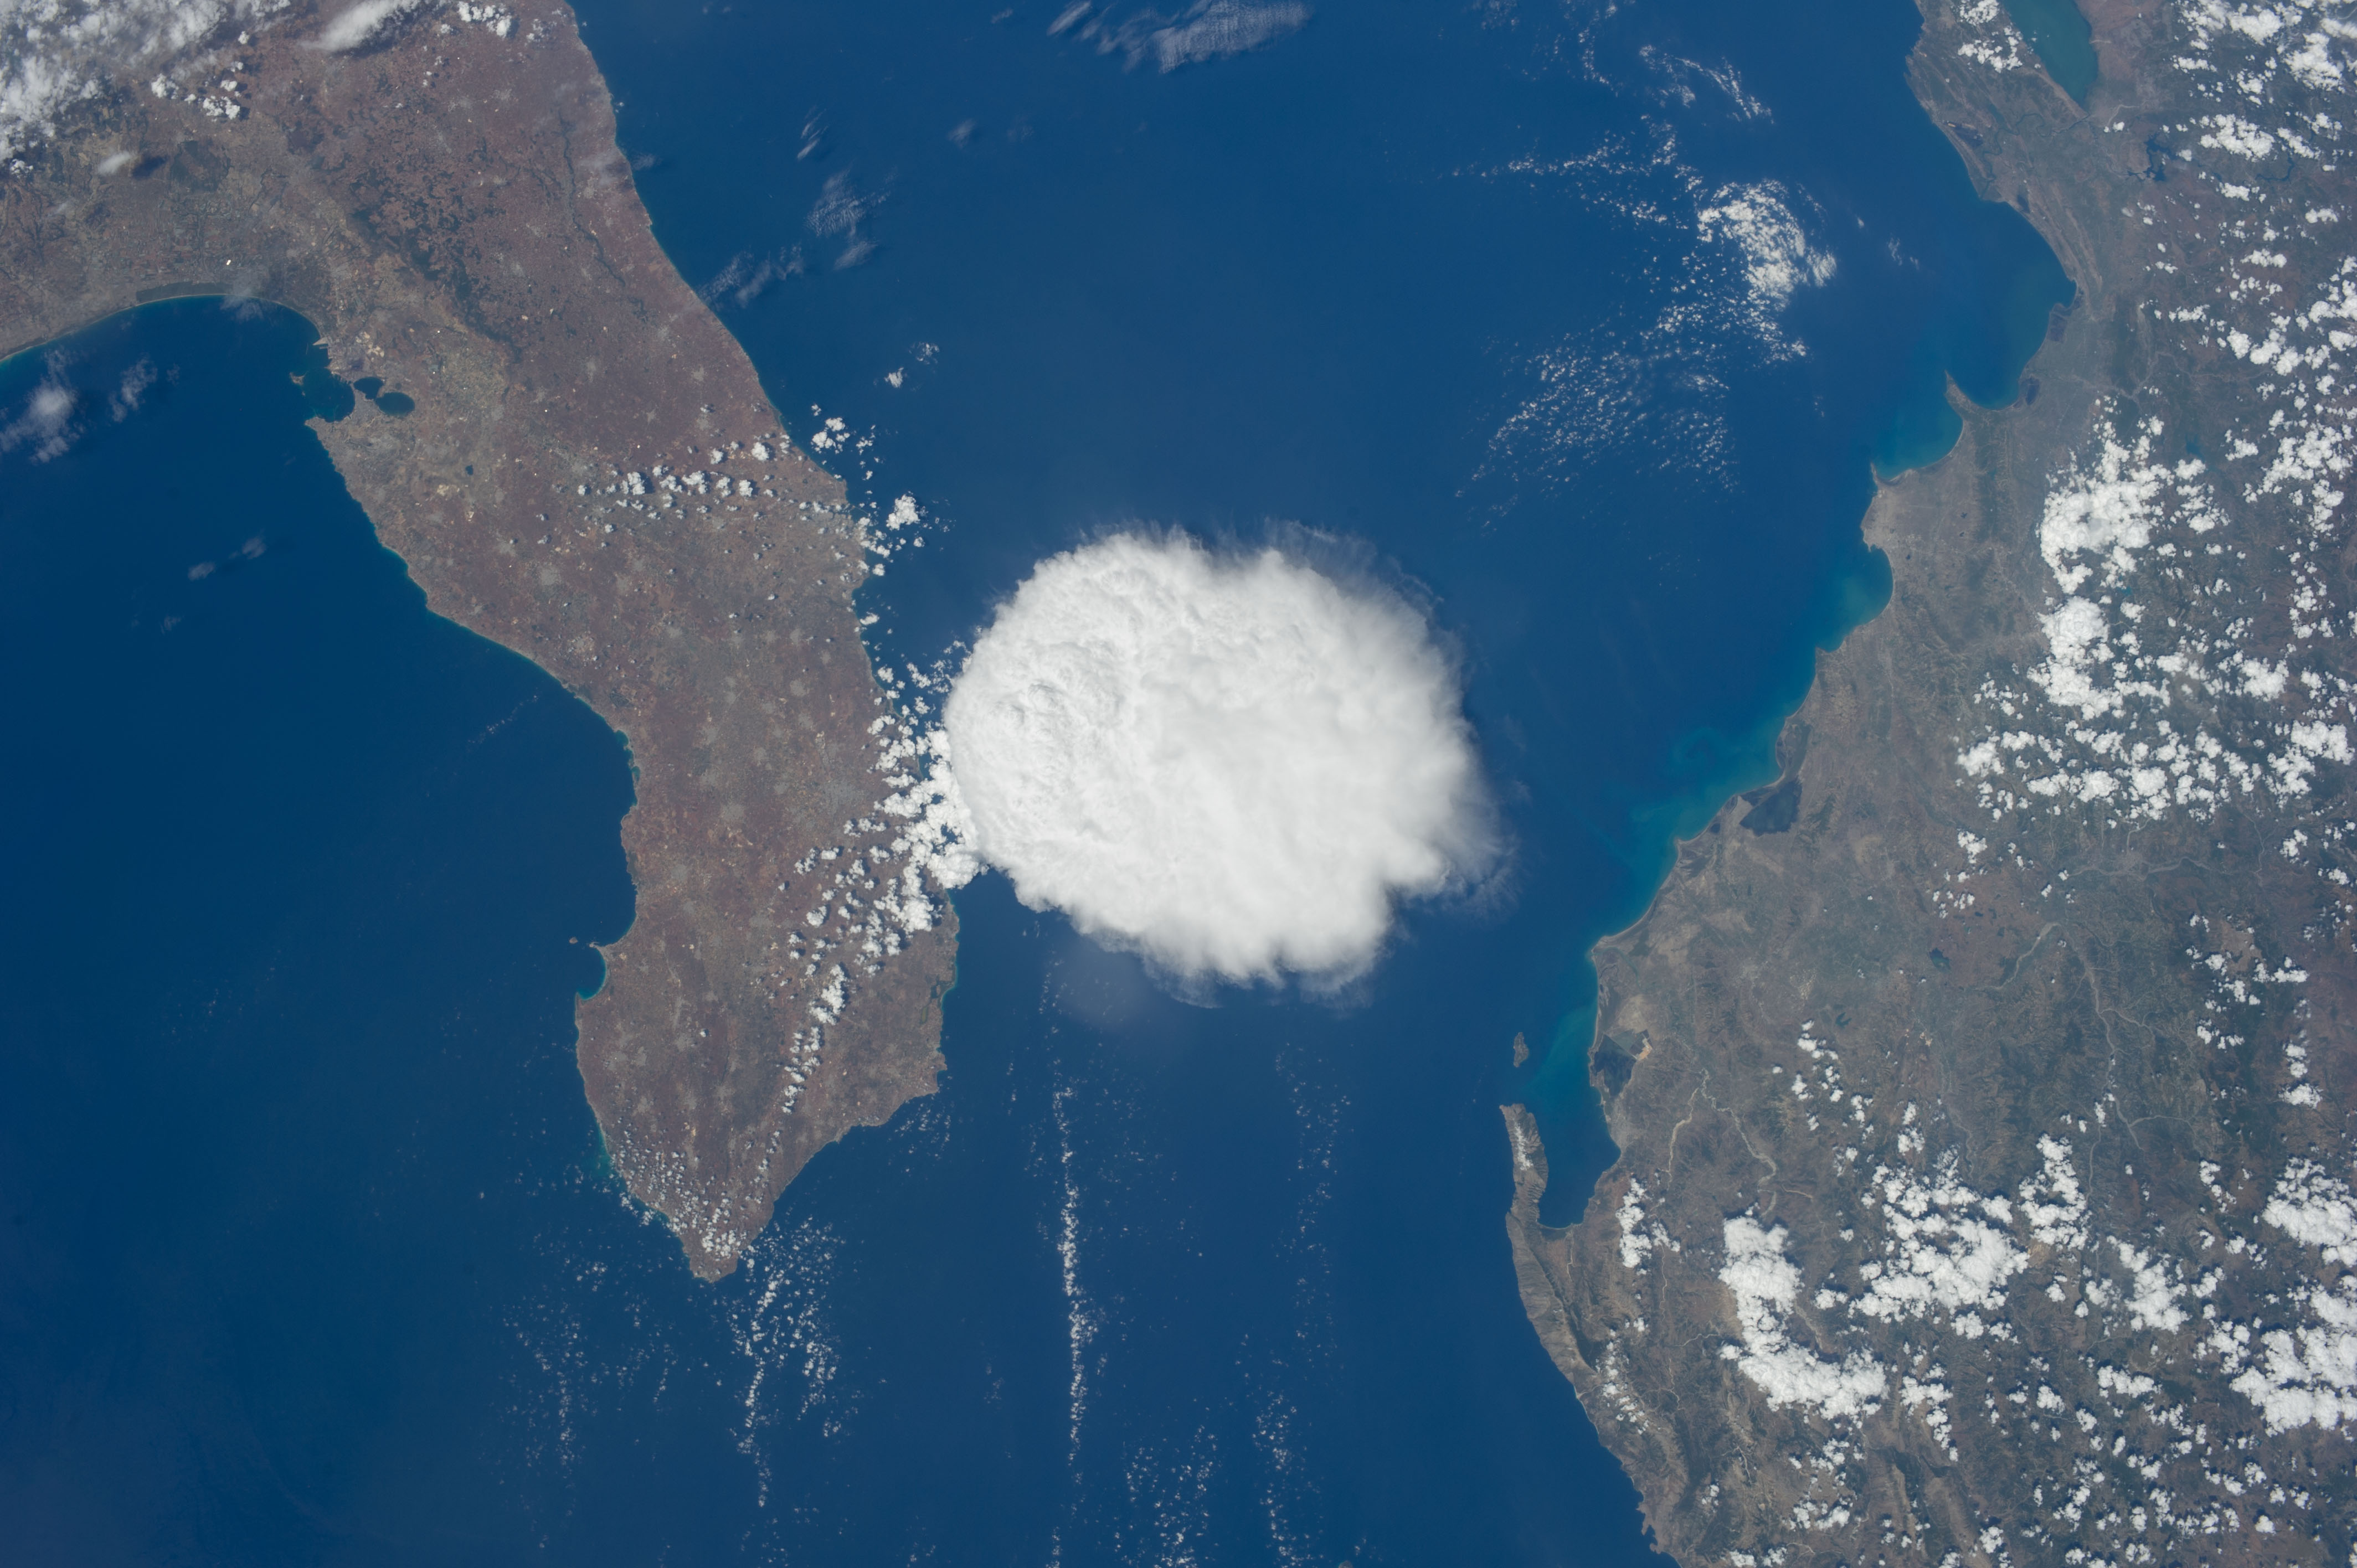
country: ADRIATIC SEA
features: COAST, ALBANIA, APULIA, GULF OF TARANTO, IONIAN SEA, ADRIATIC SEA, STRAIT OF OTRANTO, LECCE
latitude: 40.6
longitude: 18.7
